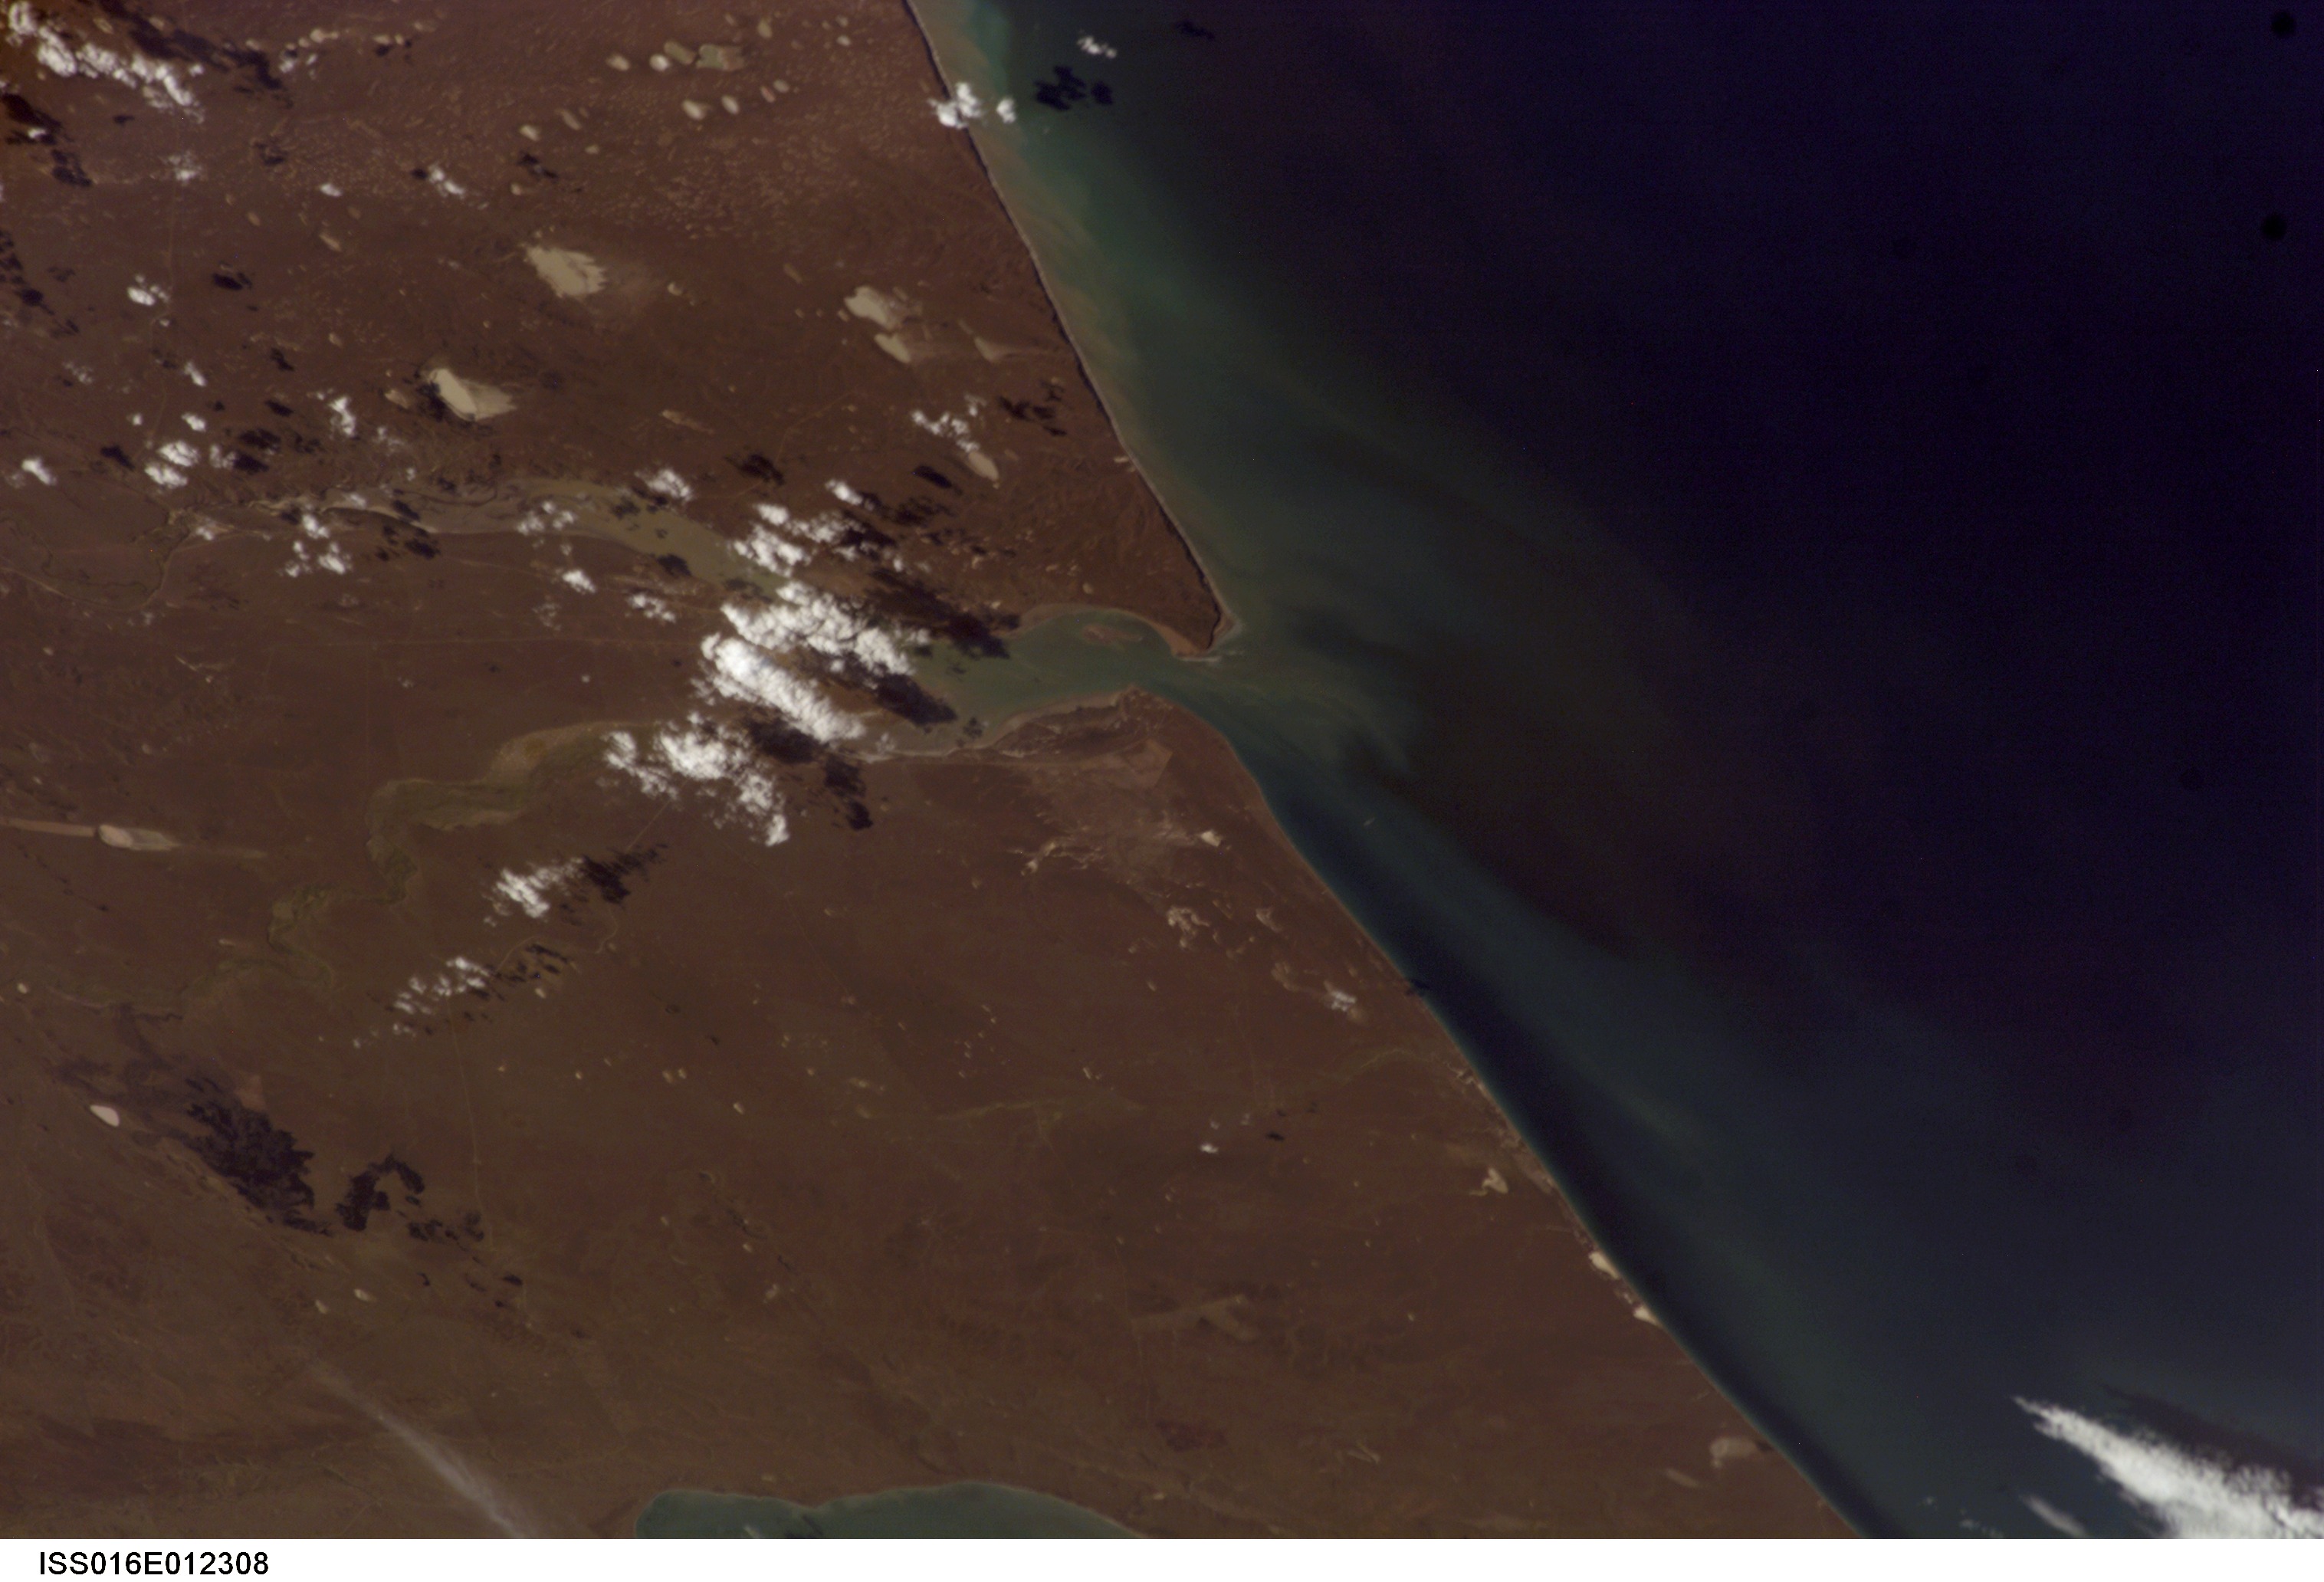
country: ARGENTINA
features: GALLEGOS RIVER, BAHIA GRANDE
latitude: -51.5
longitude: -69.0
